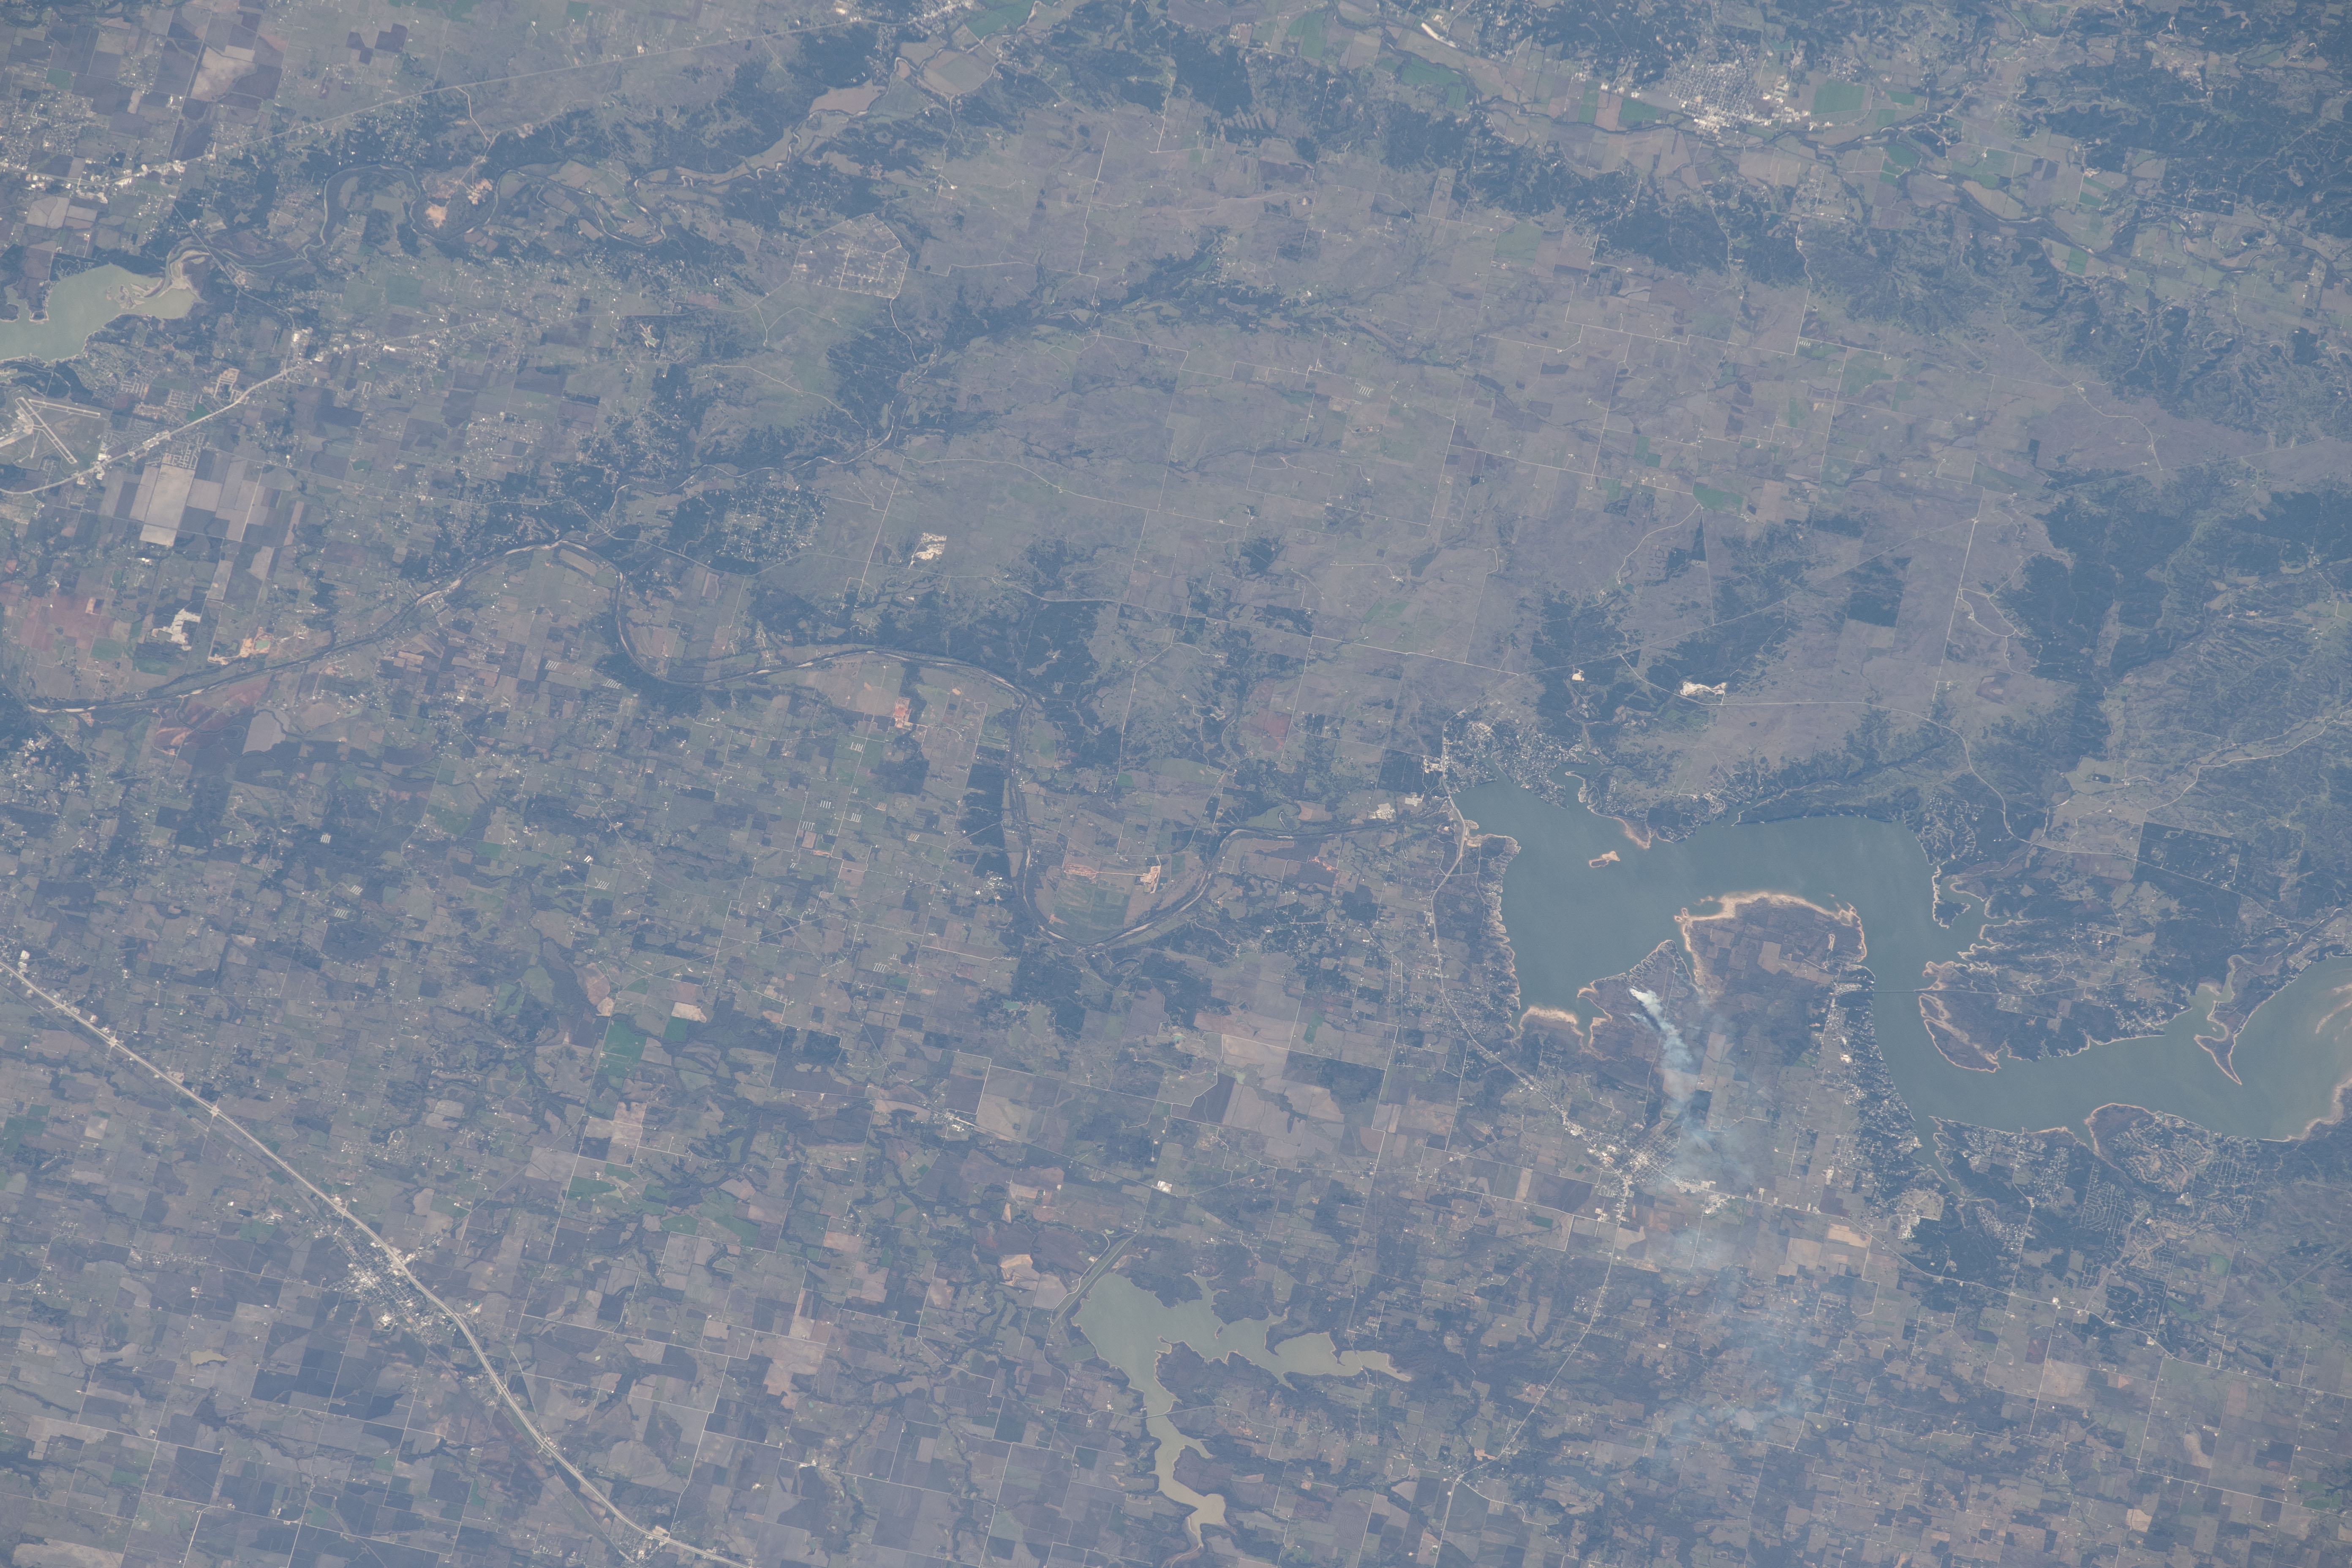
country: USA-TEXAS
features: BRAZOS RIVER, LAKE WHITNEY, AQUILLA LAKE
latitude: 31.8
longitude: -97.3
